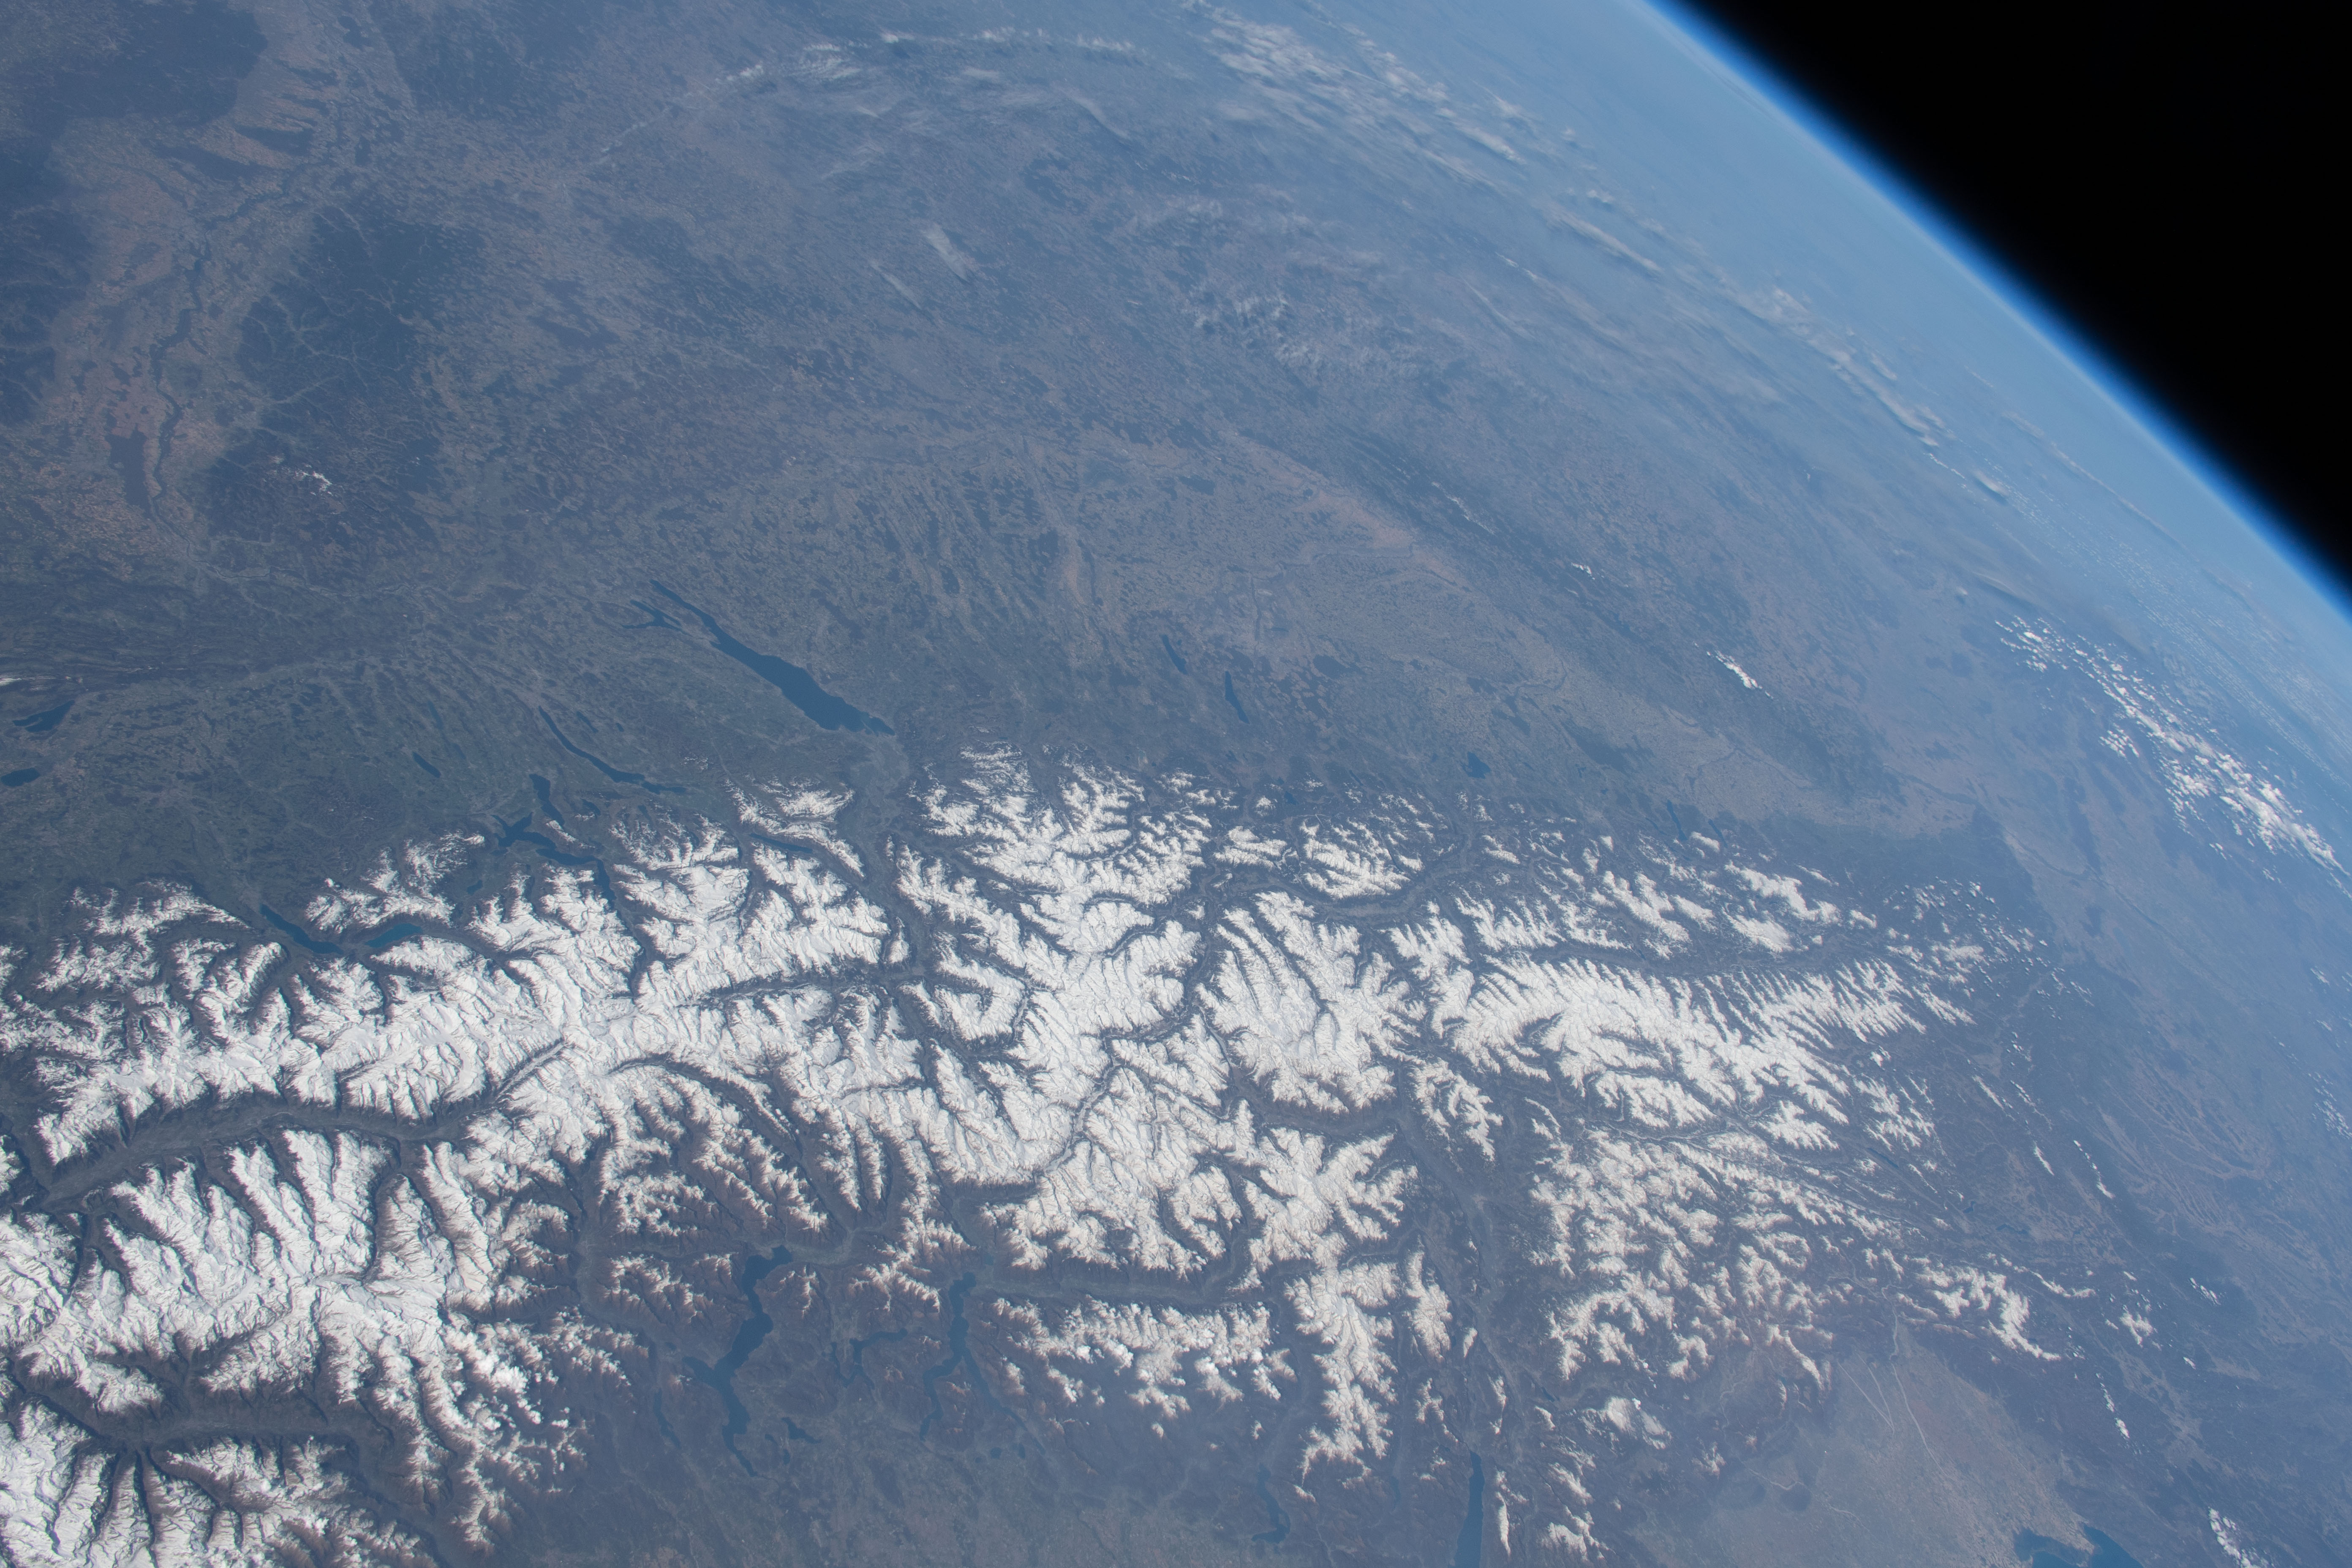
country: AUSTRIA
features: ALPBACH CITY
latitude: 47.5
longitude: 12.0
